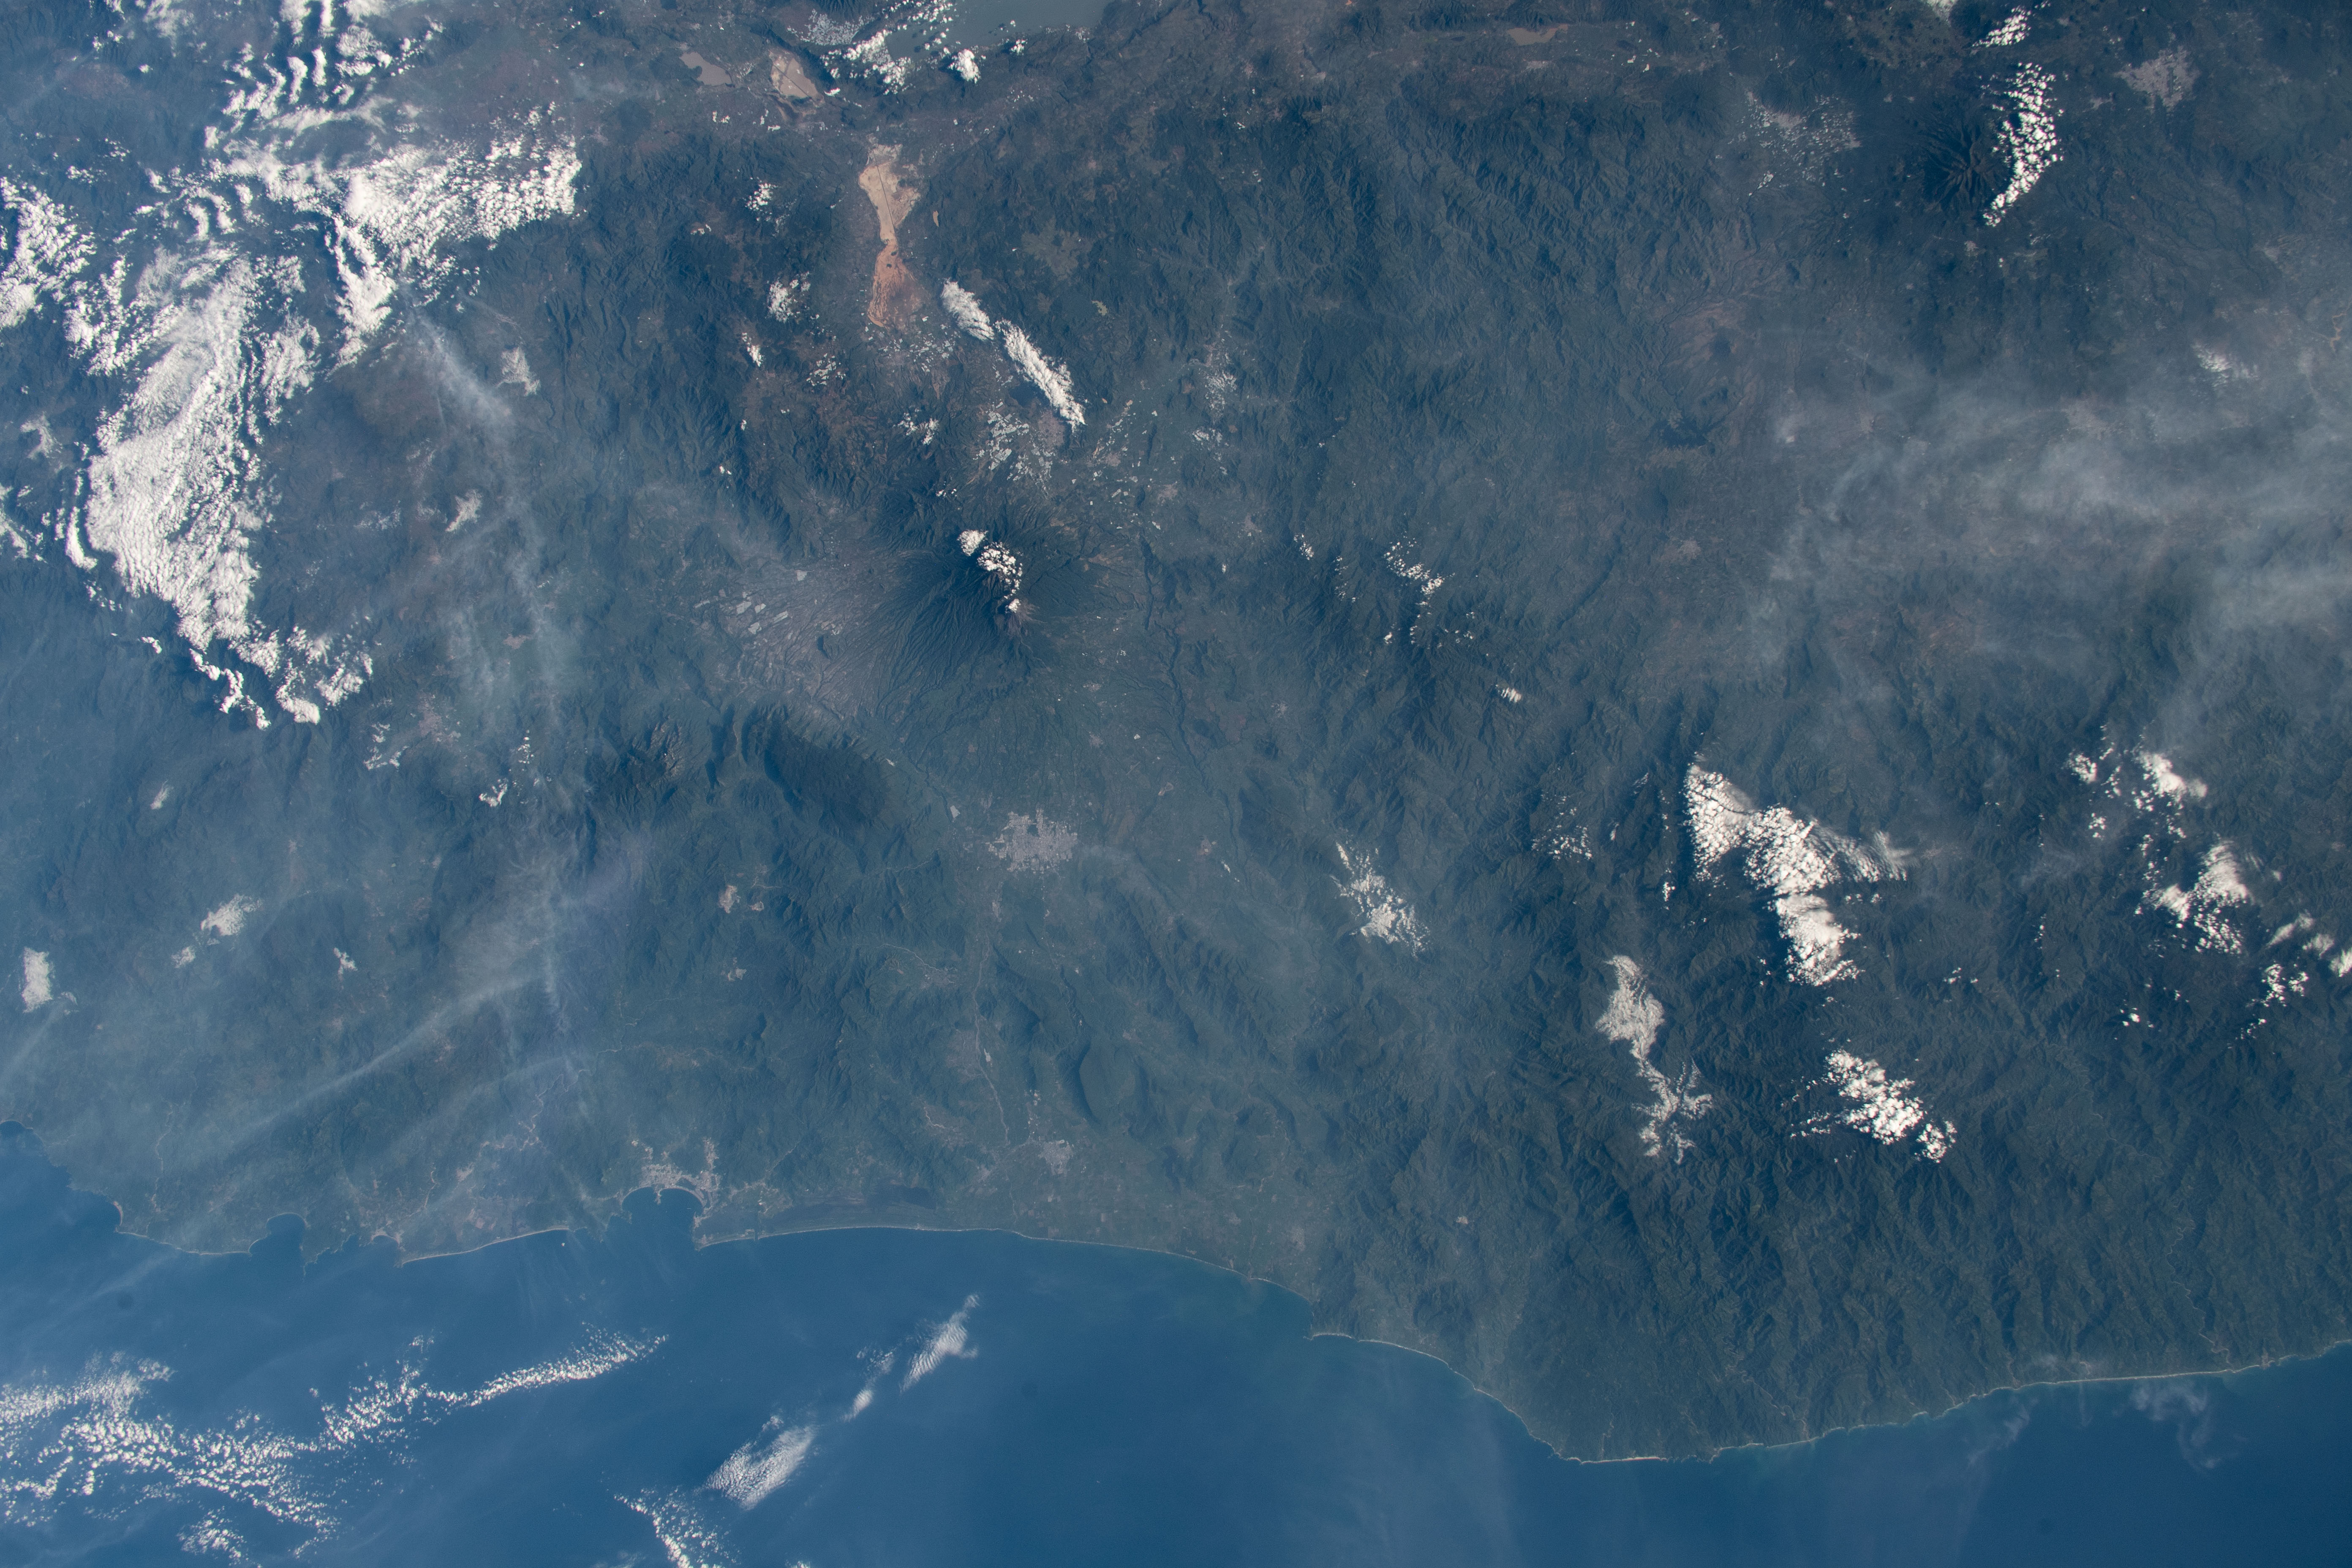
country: MEXICO
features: LAGUNA DE CHAPALA, LAGUNA SAYUTA, MEXICO SHORELINE, VOLCAN DE COLIMA
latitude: 19.0
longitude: -103.5
